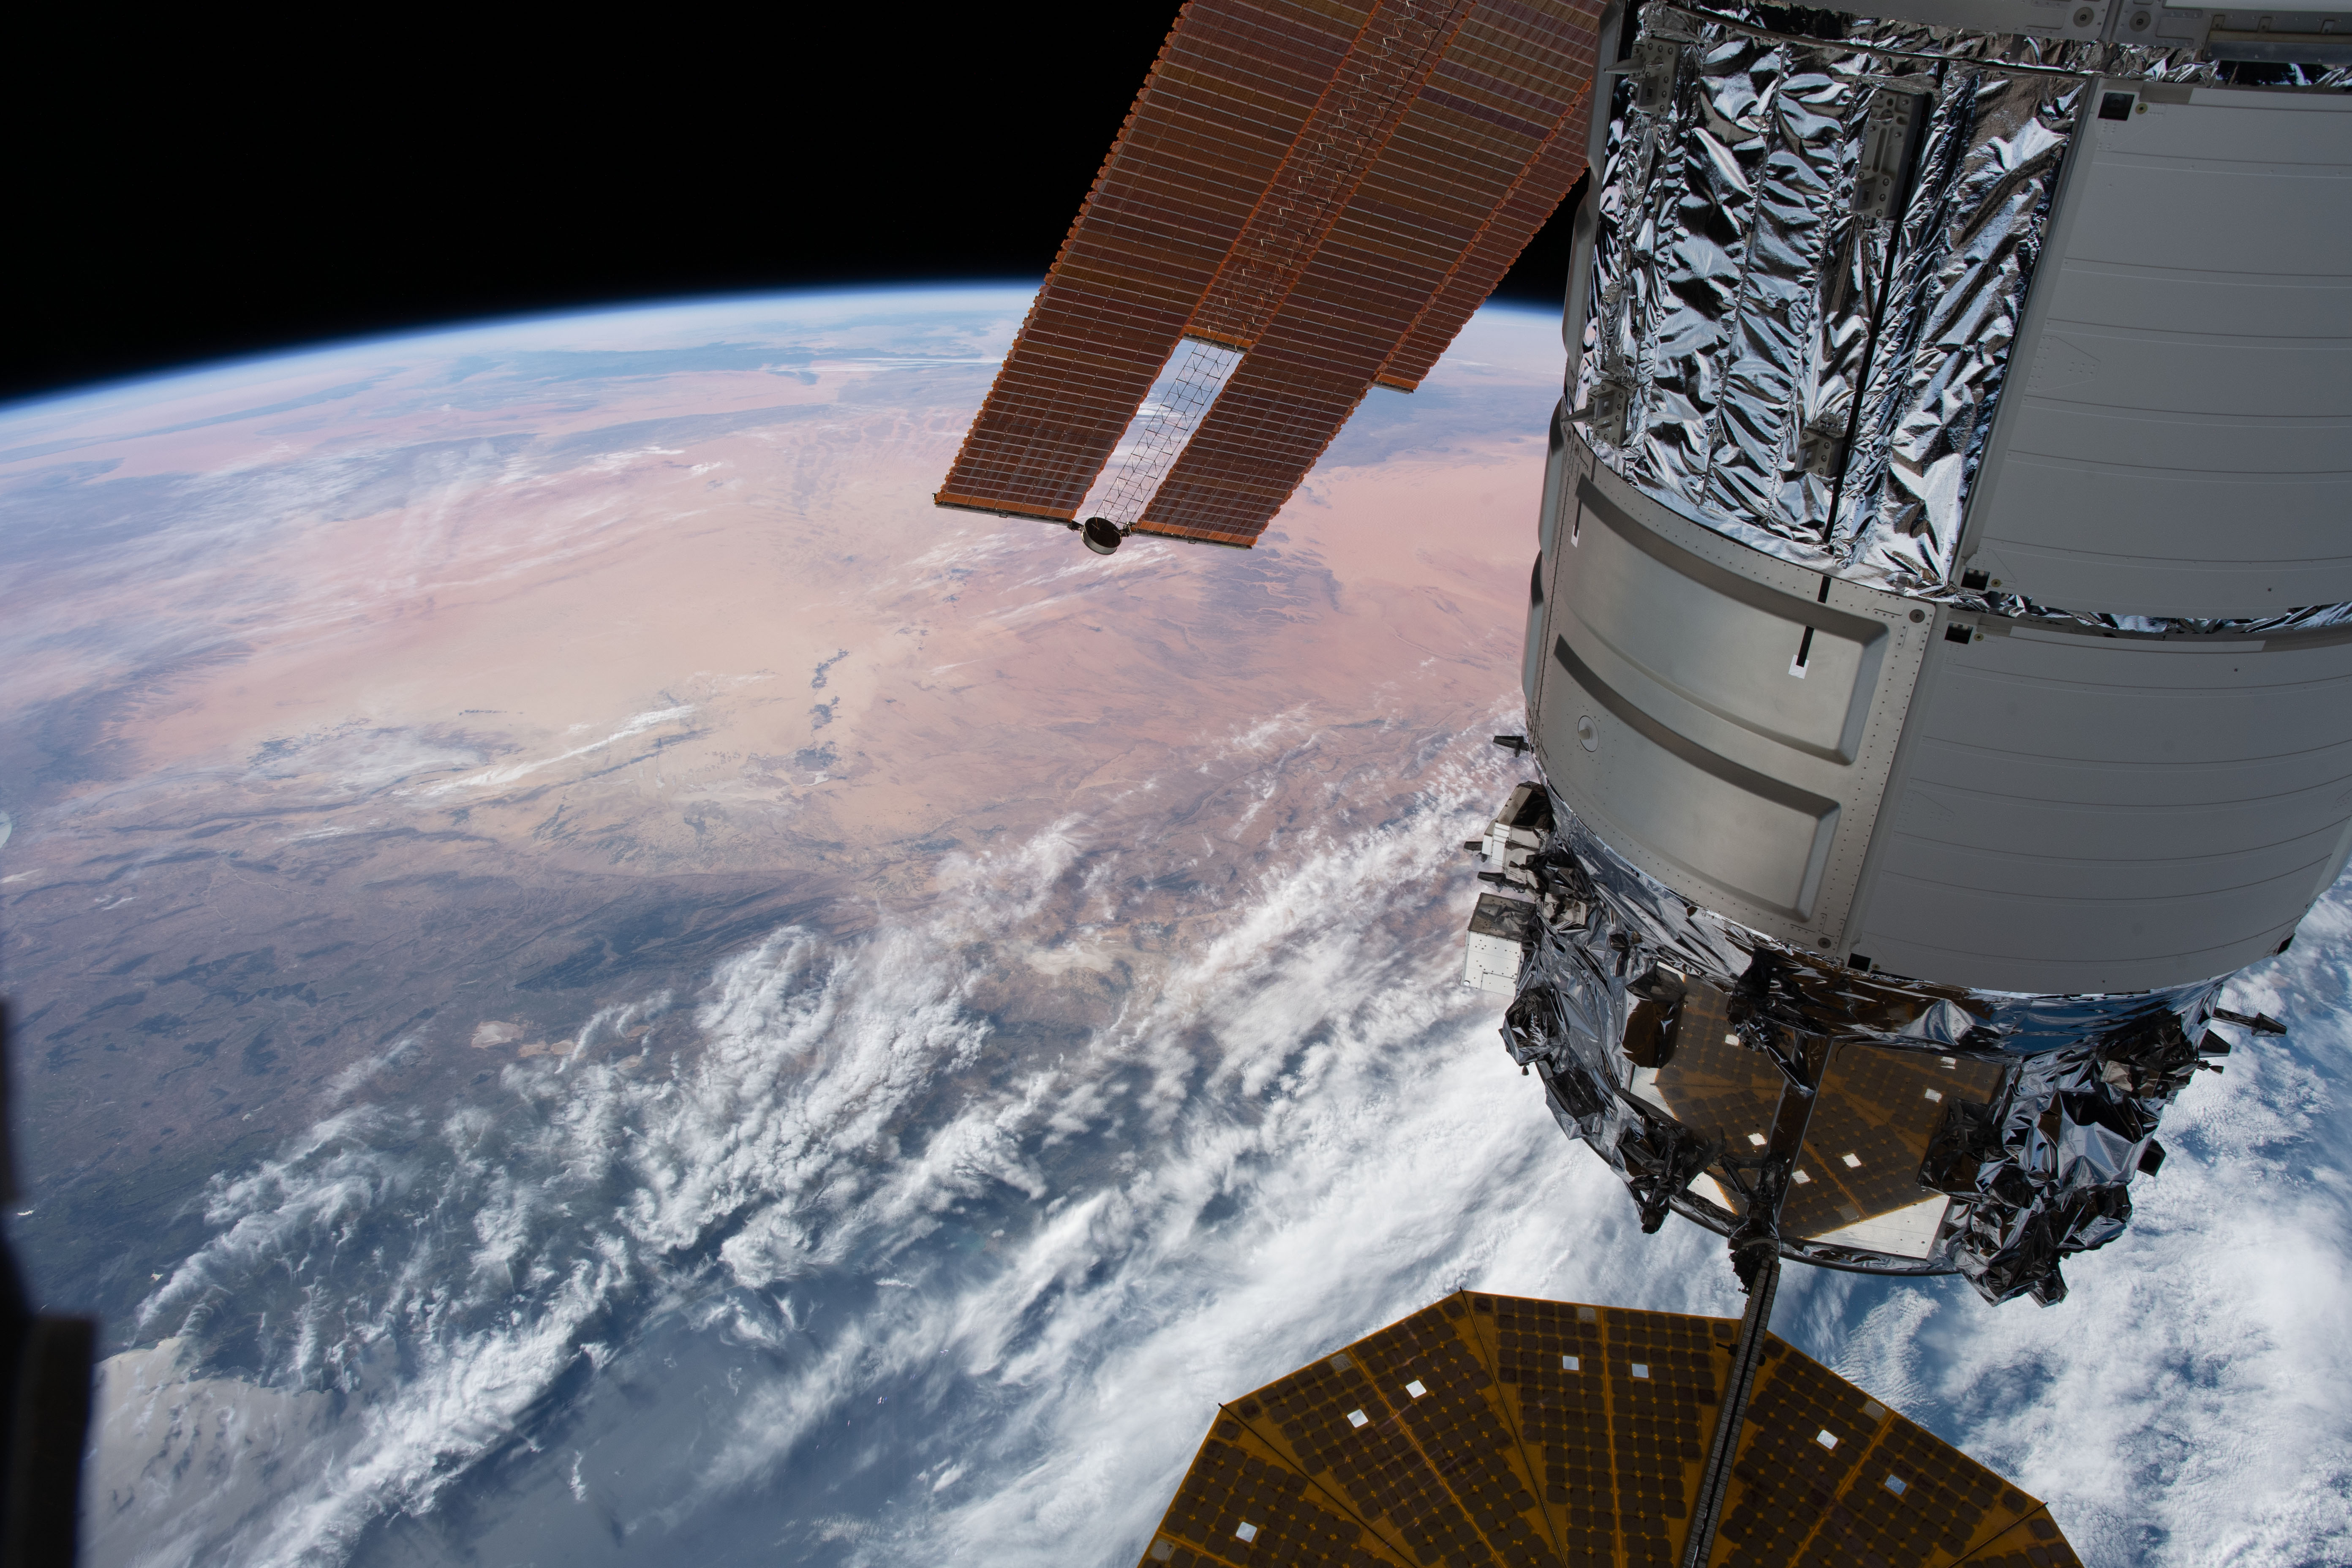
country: ALGERIA
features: CHOTT MELRHIR, CHOTT EL EJERID, GREAT EASTERN ERG, GREAT WESTERN ERG, SAHARA ATLAS HIGH PLATEAUS, TADEMAIT PLATEAU
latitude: 34.5
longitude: 4.5
